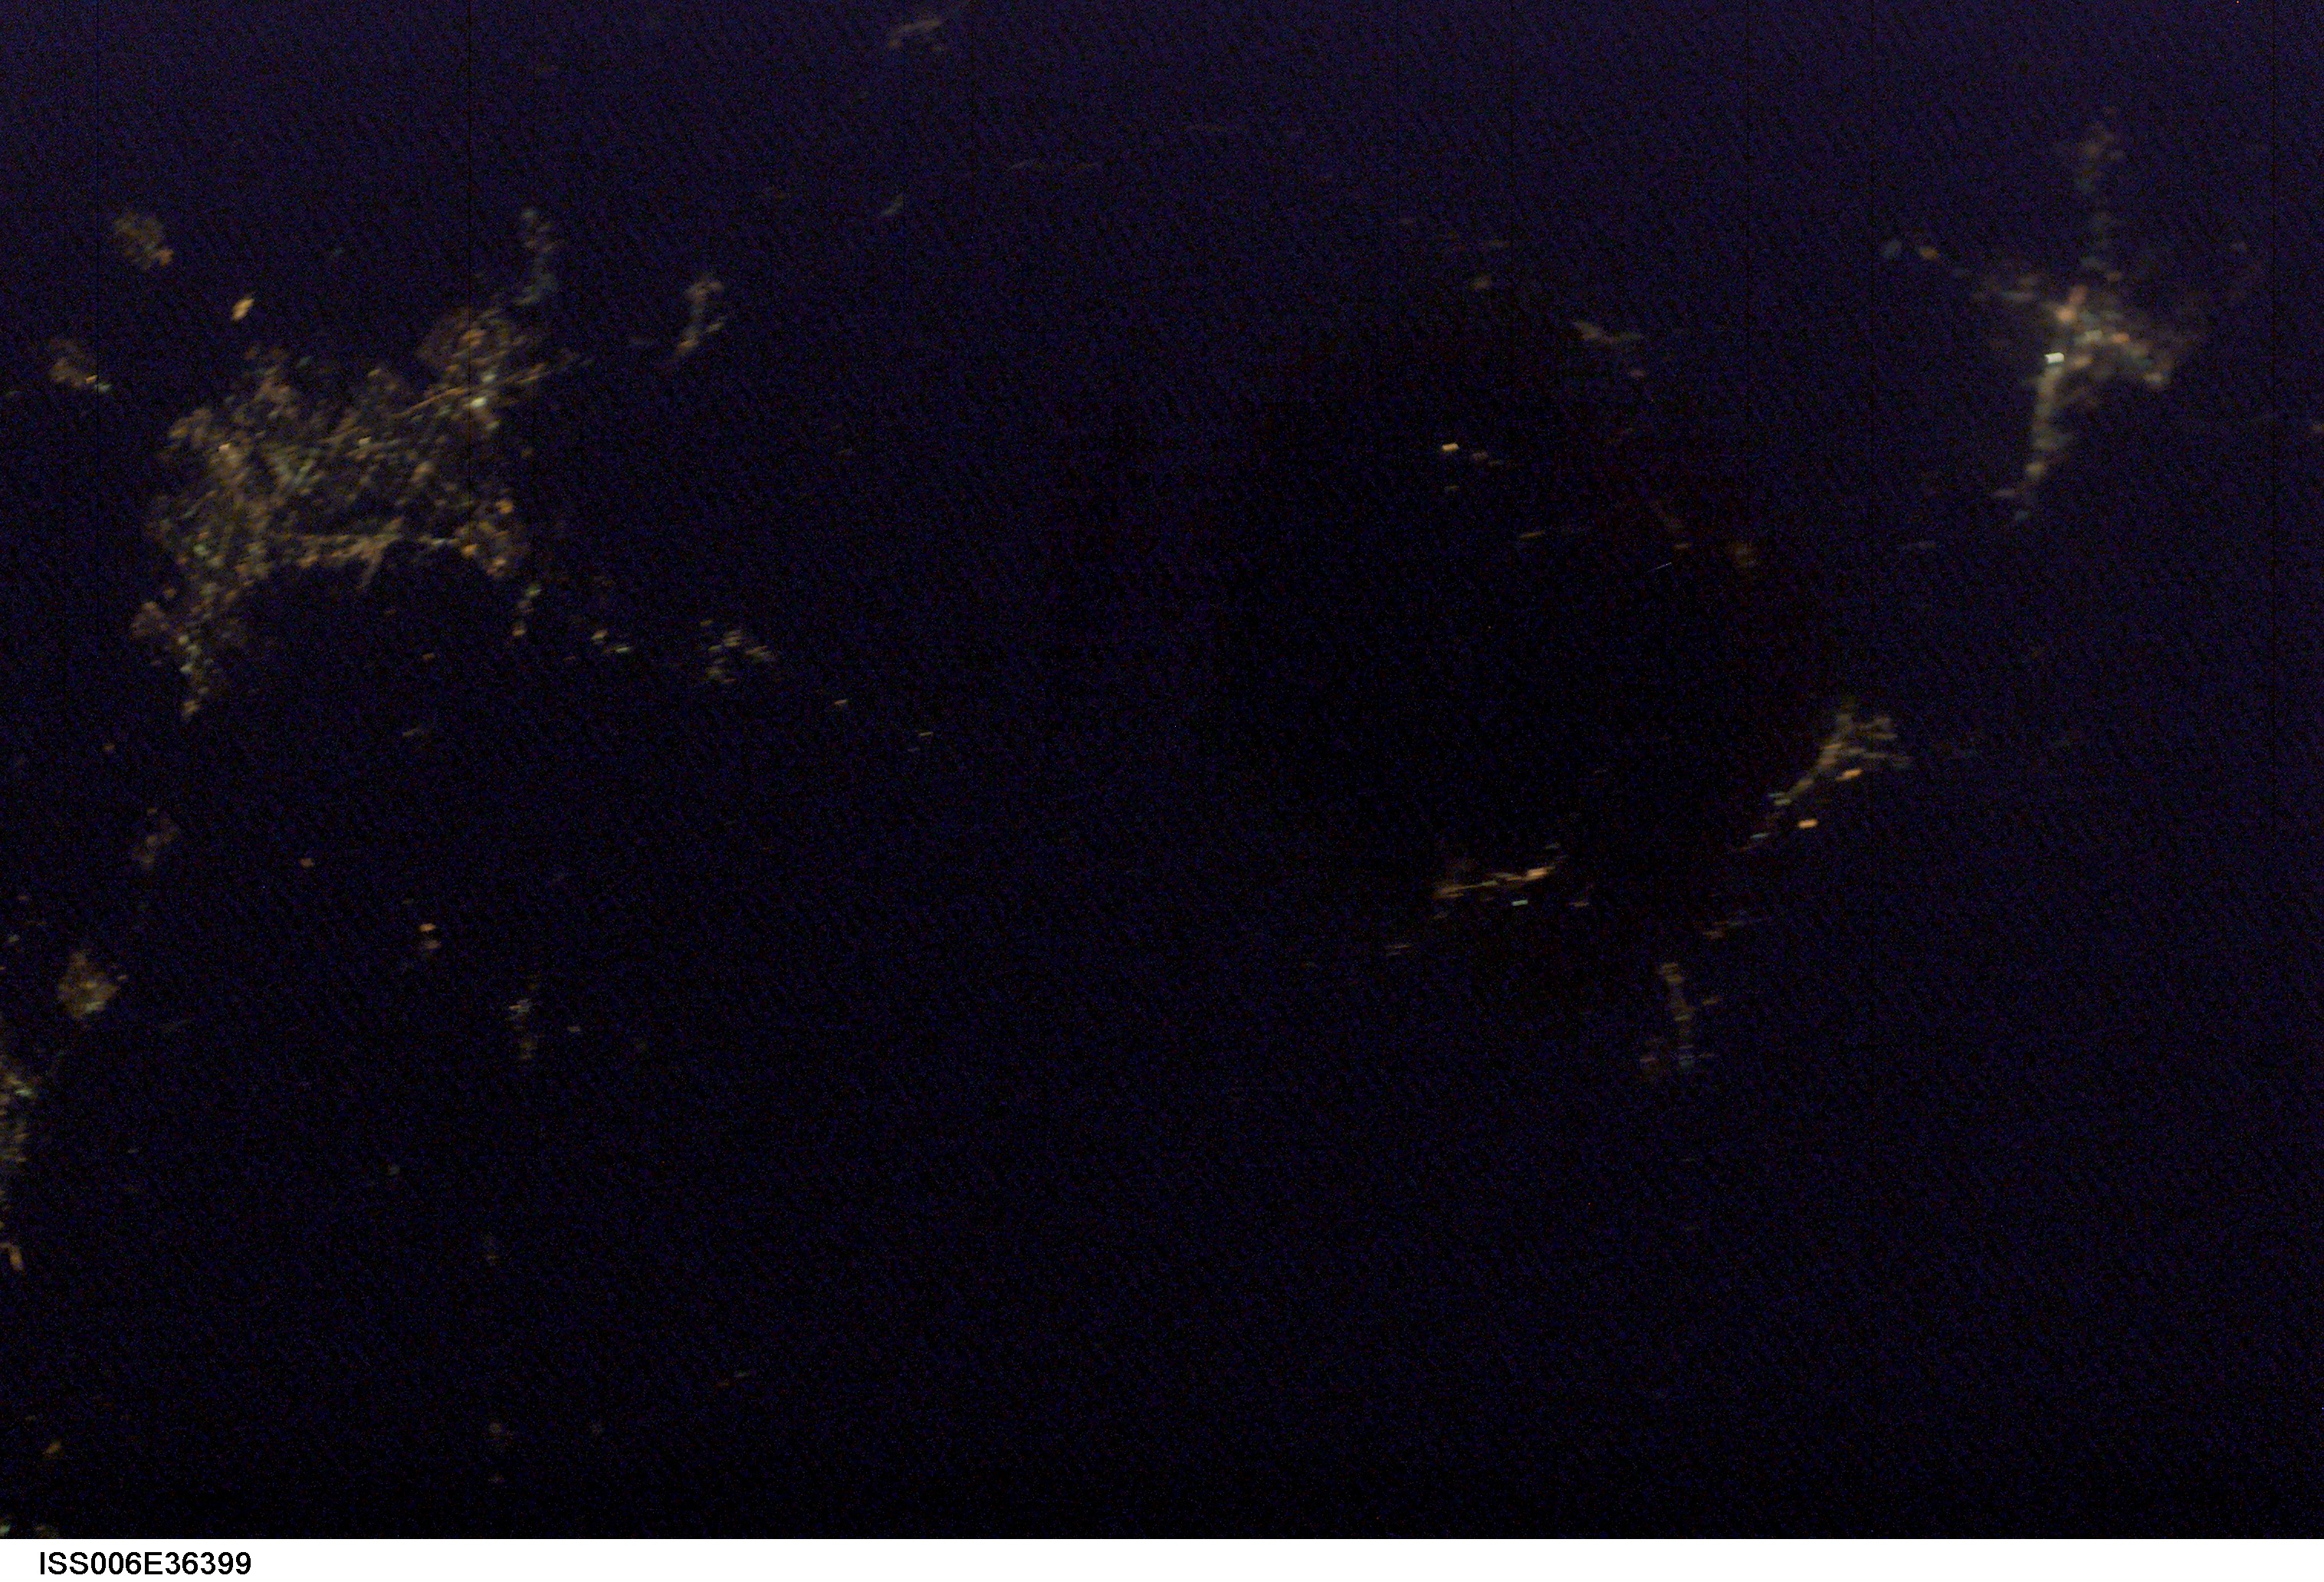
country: USA-CALIFORNIA
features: DARK EARTHOBS
